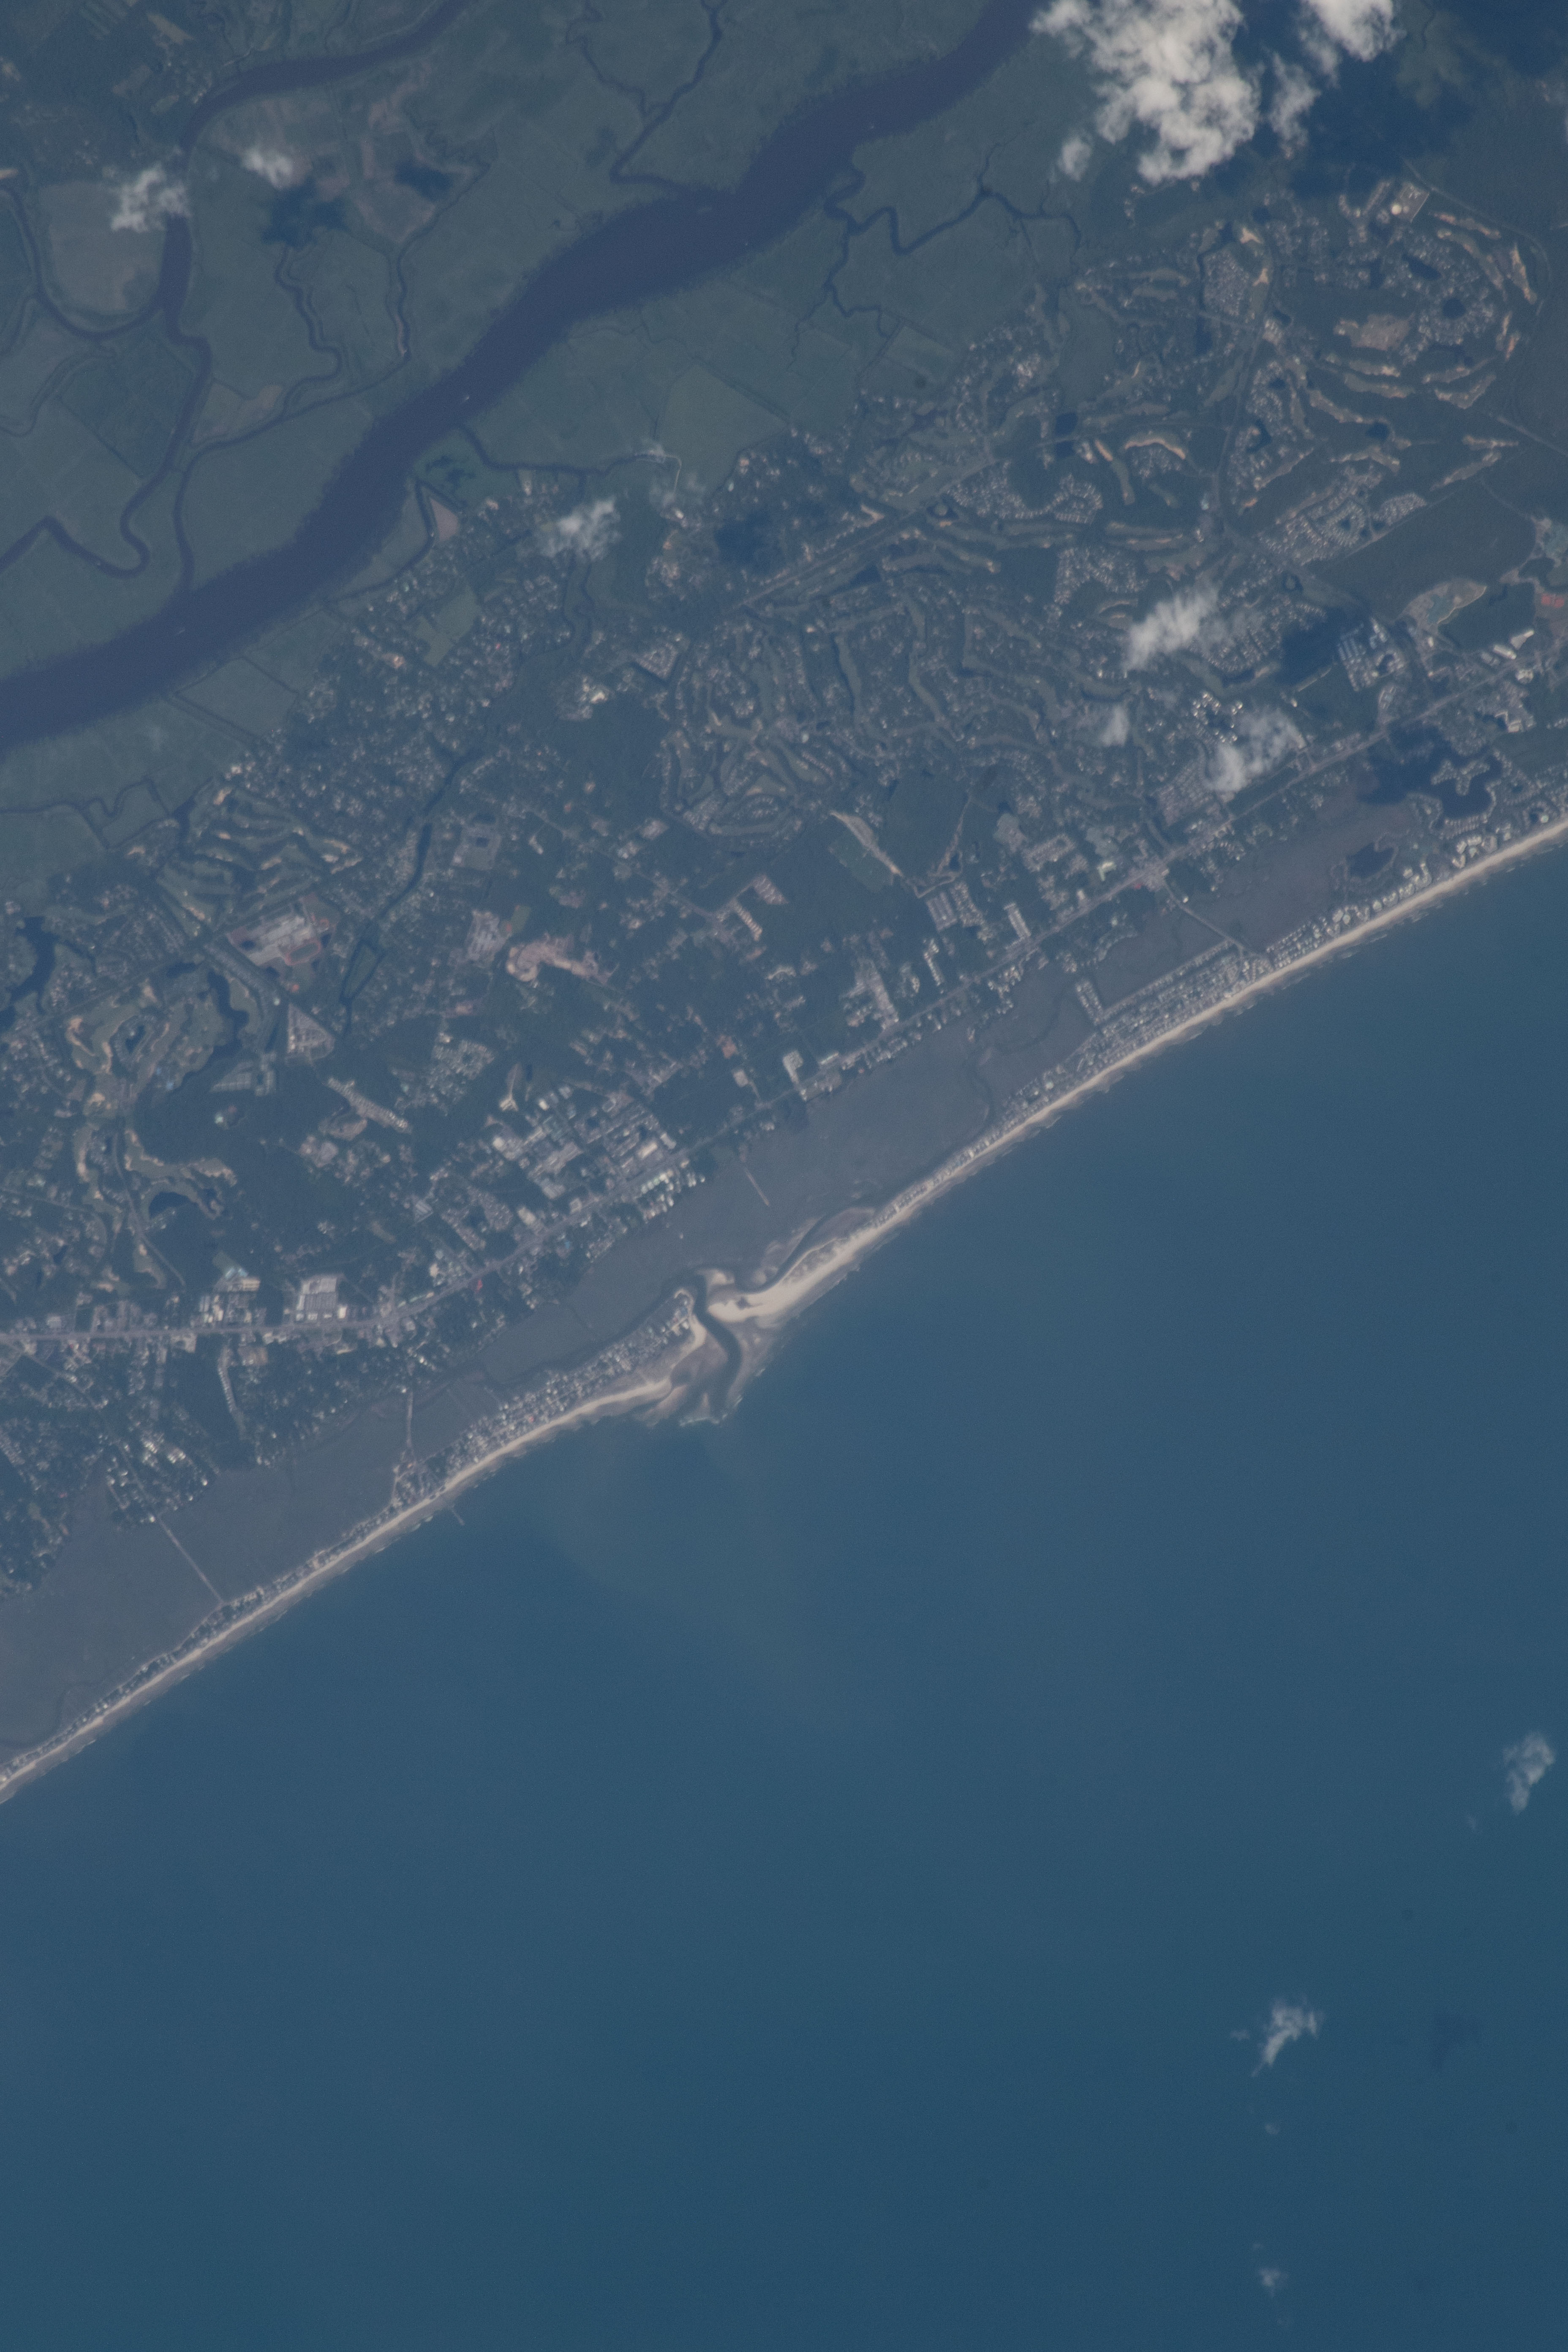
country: USA-NORTH CAROLINA
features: PAWLEYS ISLAND, SIMMONVILLE, WACCAMAW RIVER, LONG BAY
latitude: 33.5
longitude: -79.1
